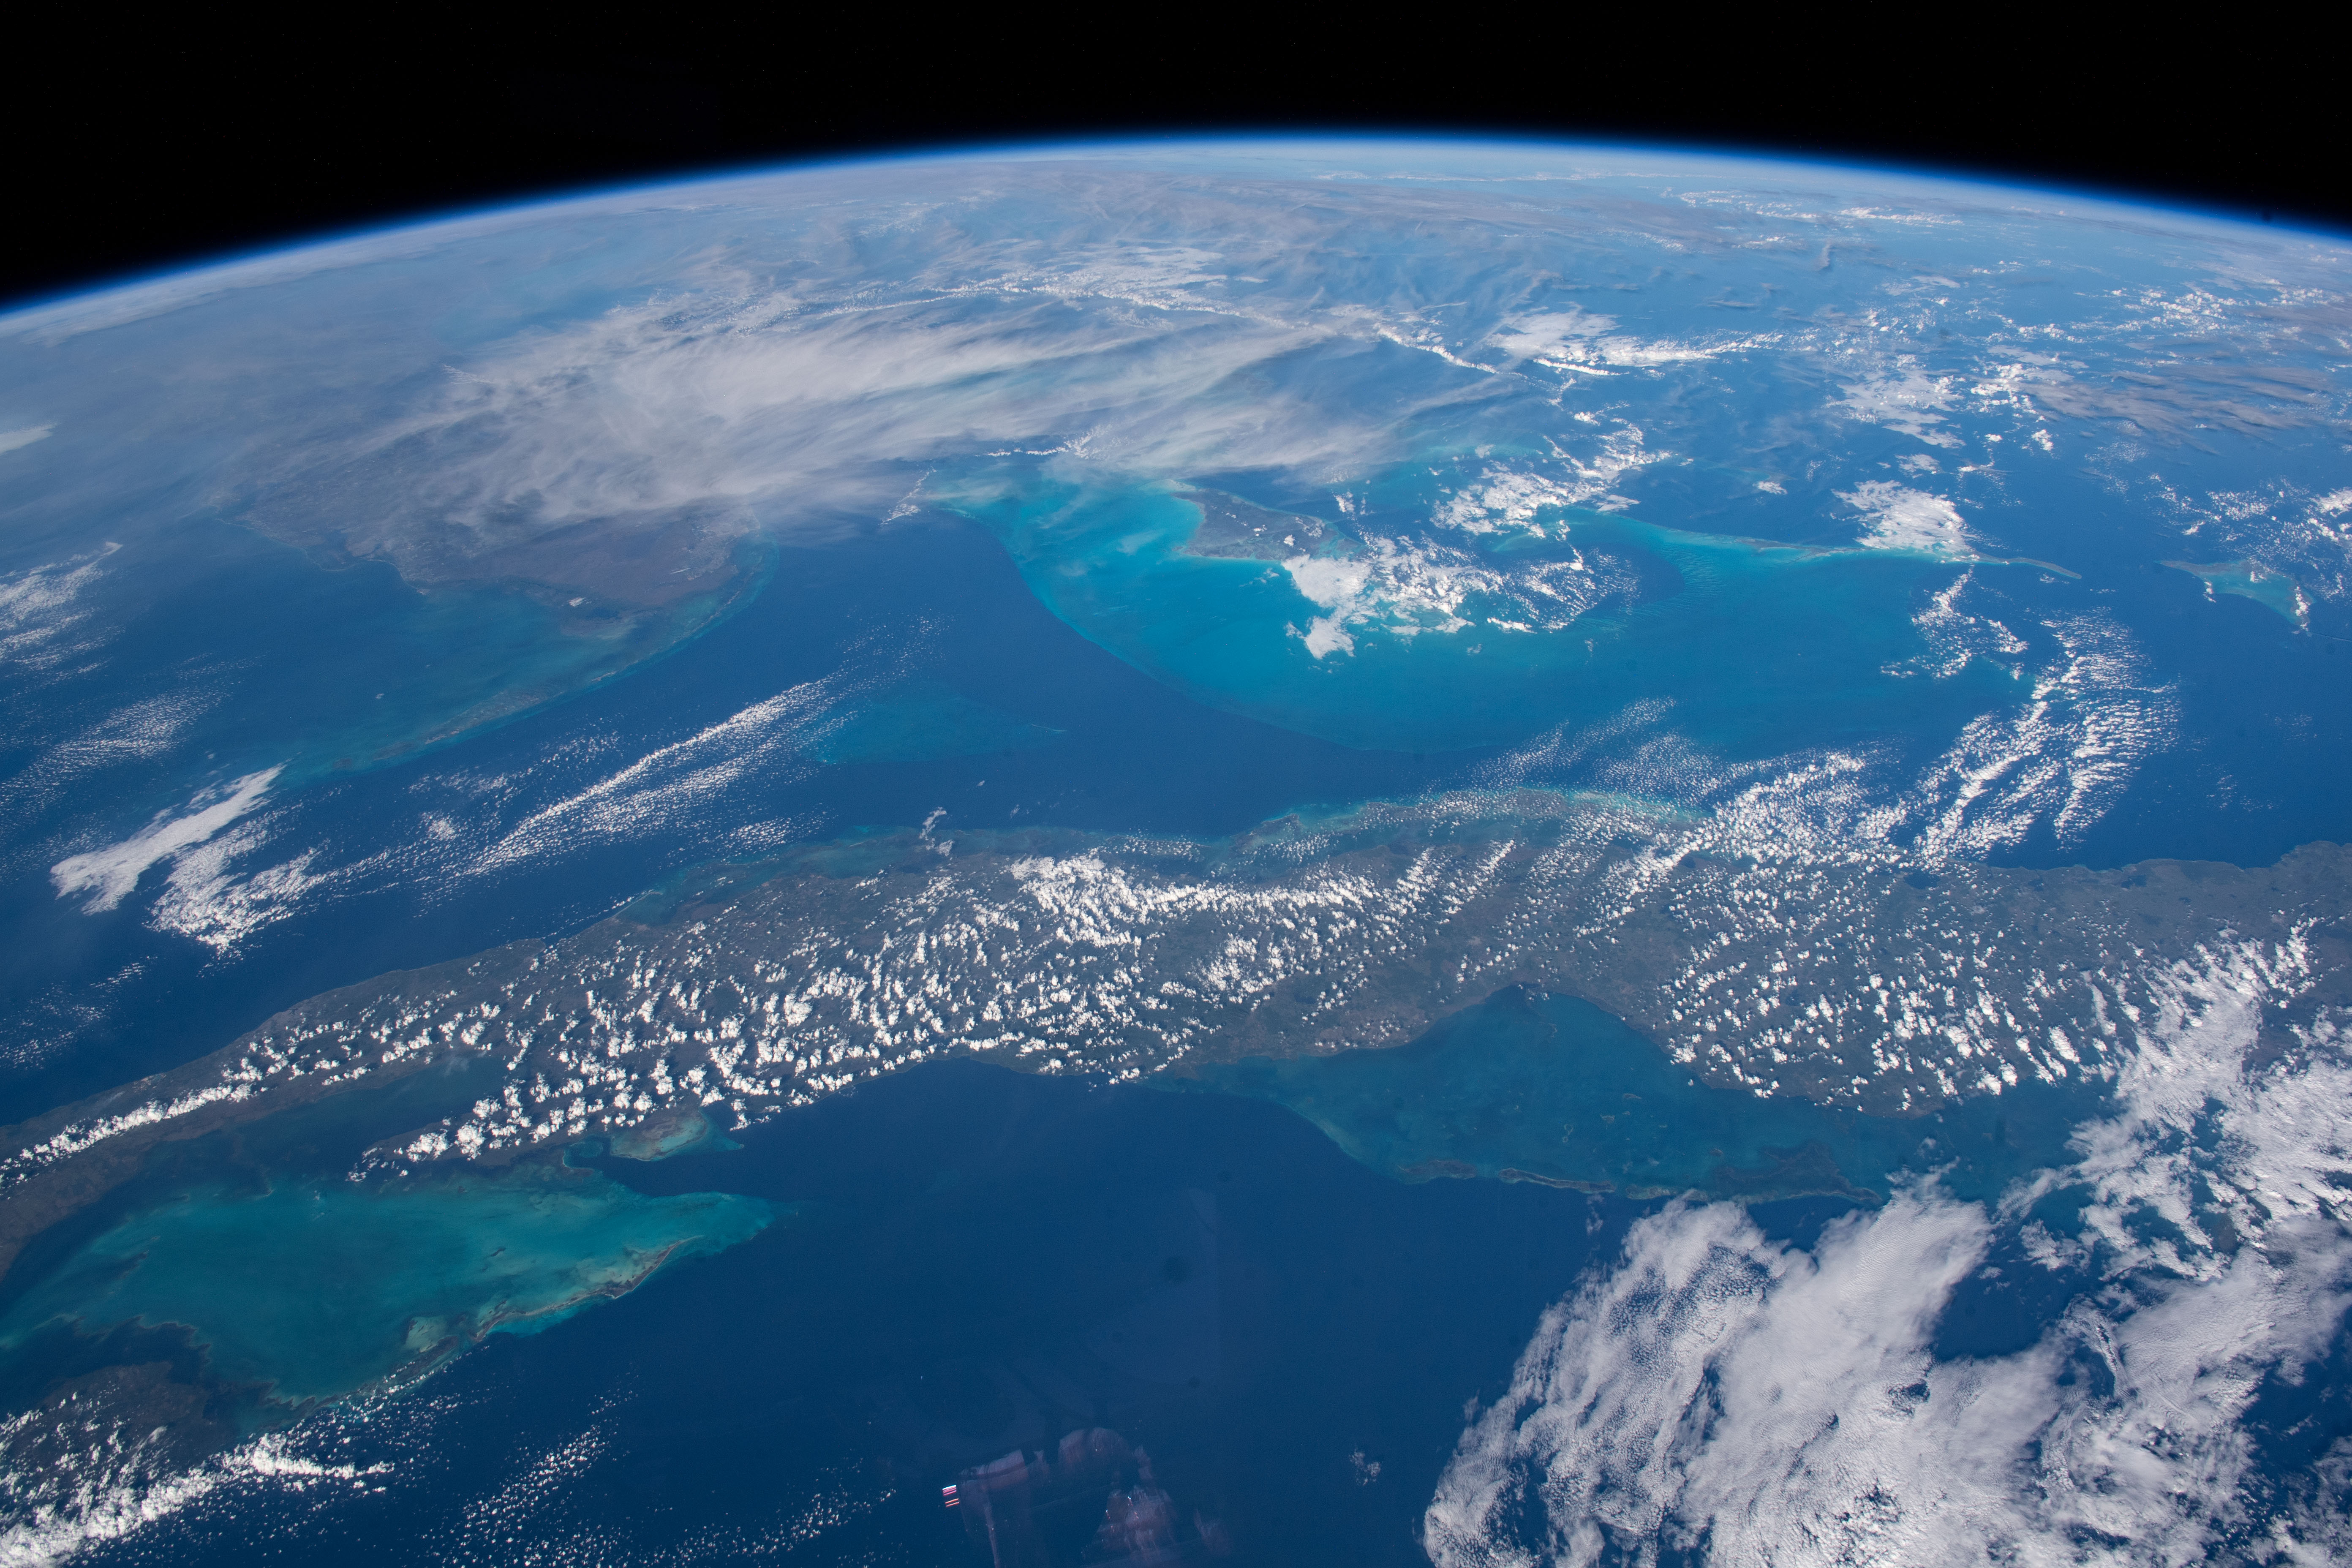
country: CUBA
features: CUBA
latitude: 23.0
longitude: -78.5
